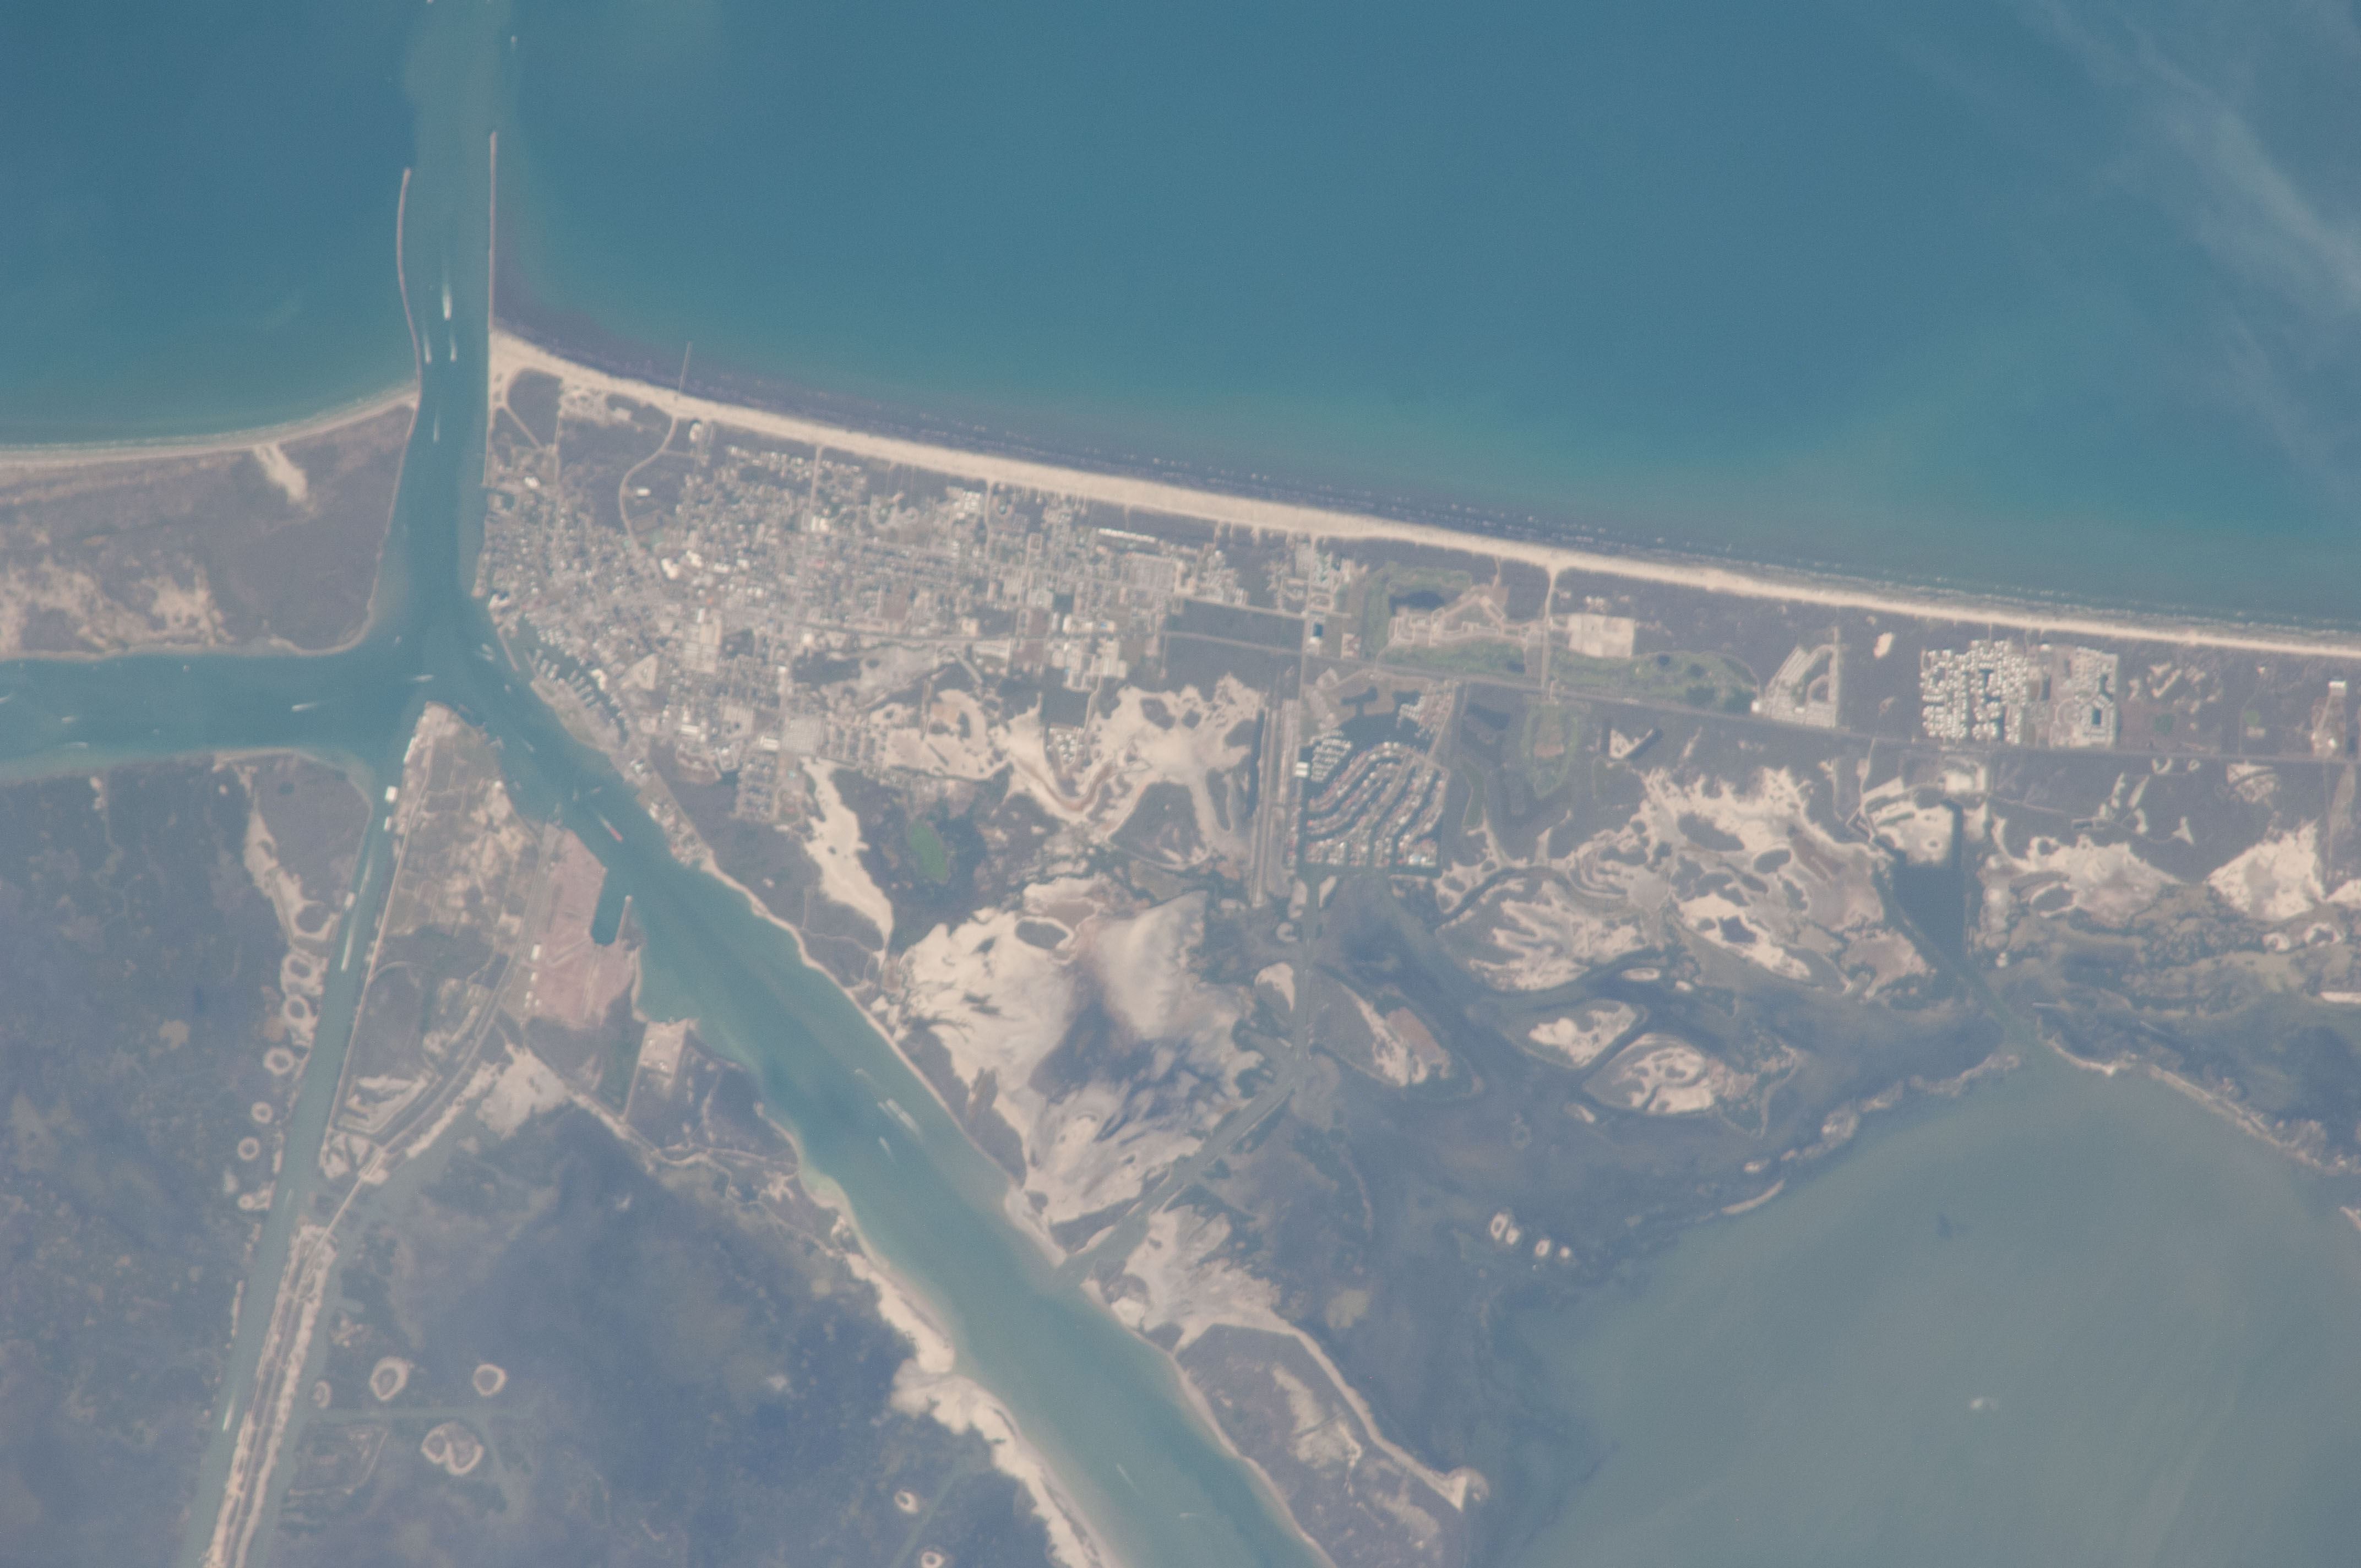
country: USA-TEXAS
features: PORT ARANSAS, CORPUS CHRISTI BAY, GULF OF MEXICO
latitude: 27.8
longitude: -97.1
